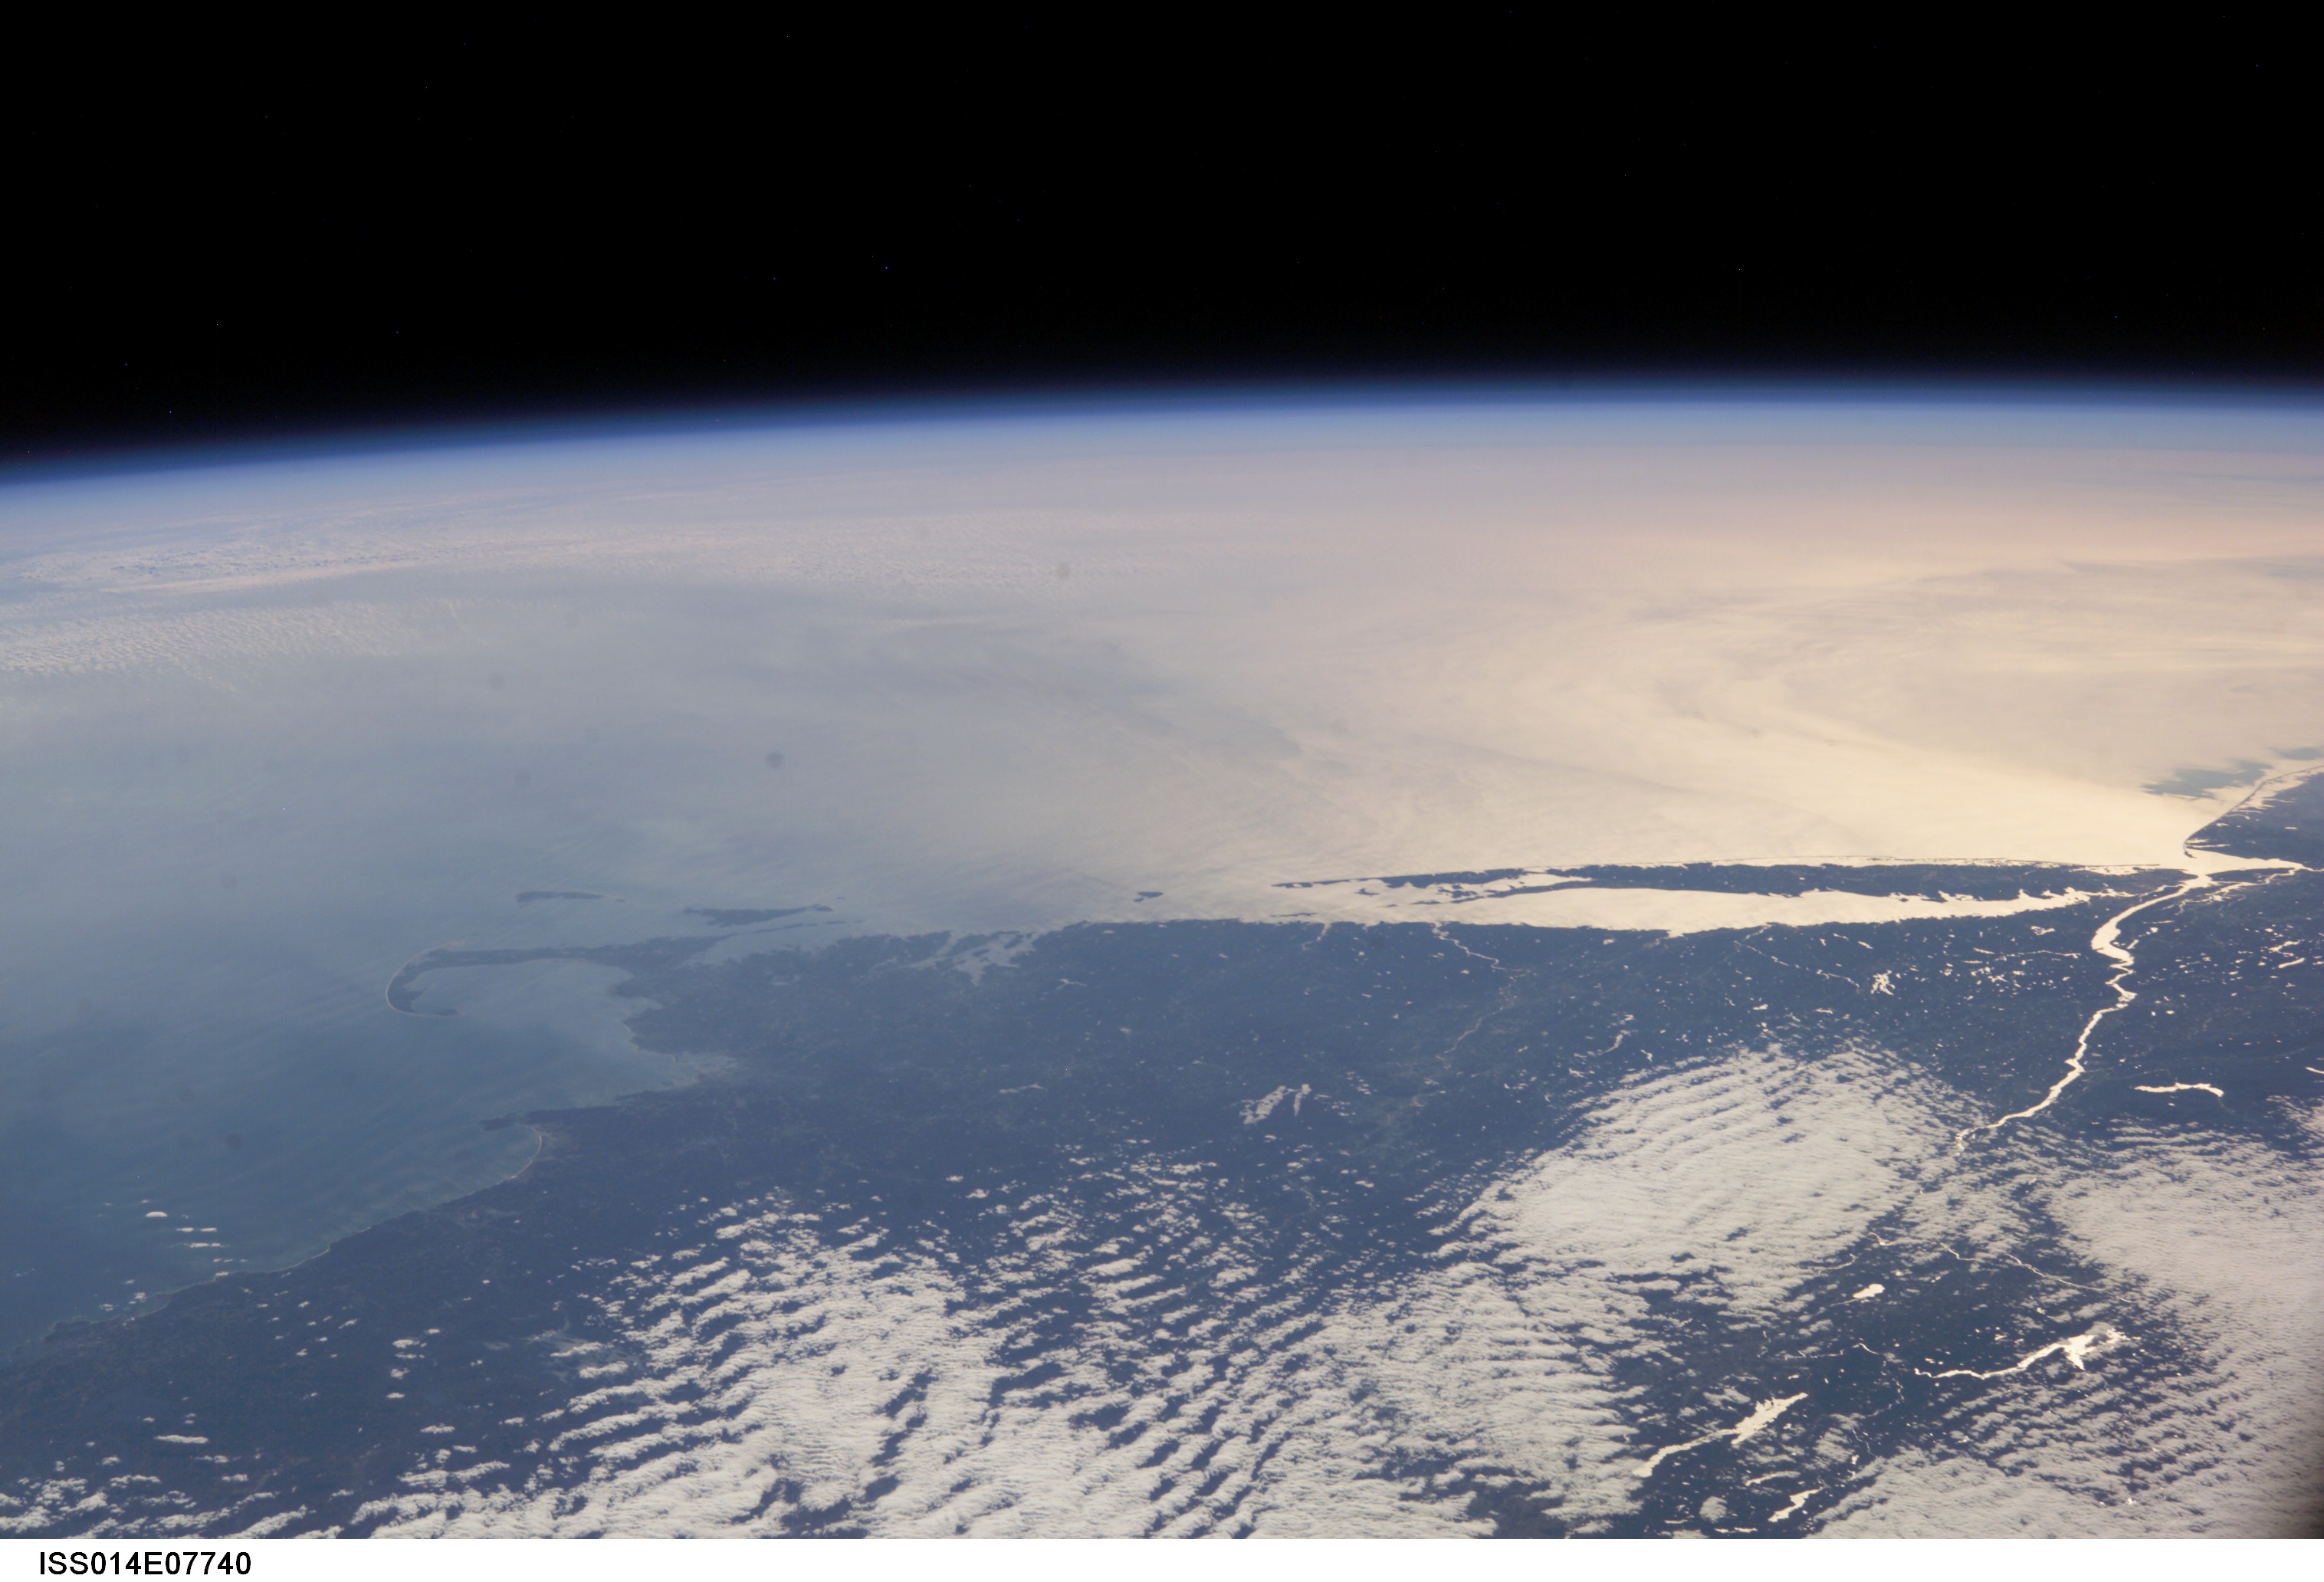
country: USA-NEW YORK
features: NEW ENGLAND, LONG I., SMOG
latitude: 40.5
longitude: -71.5
